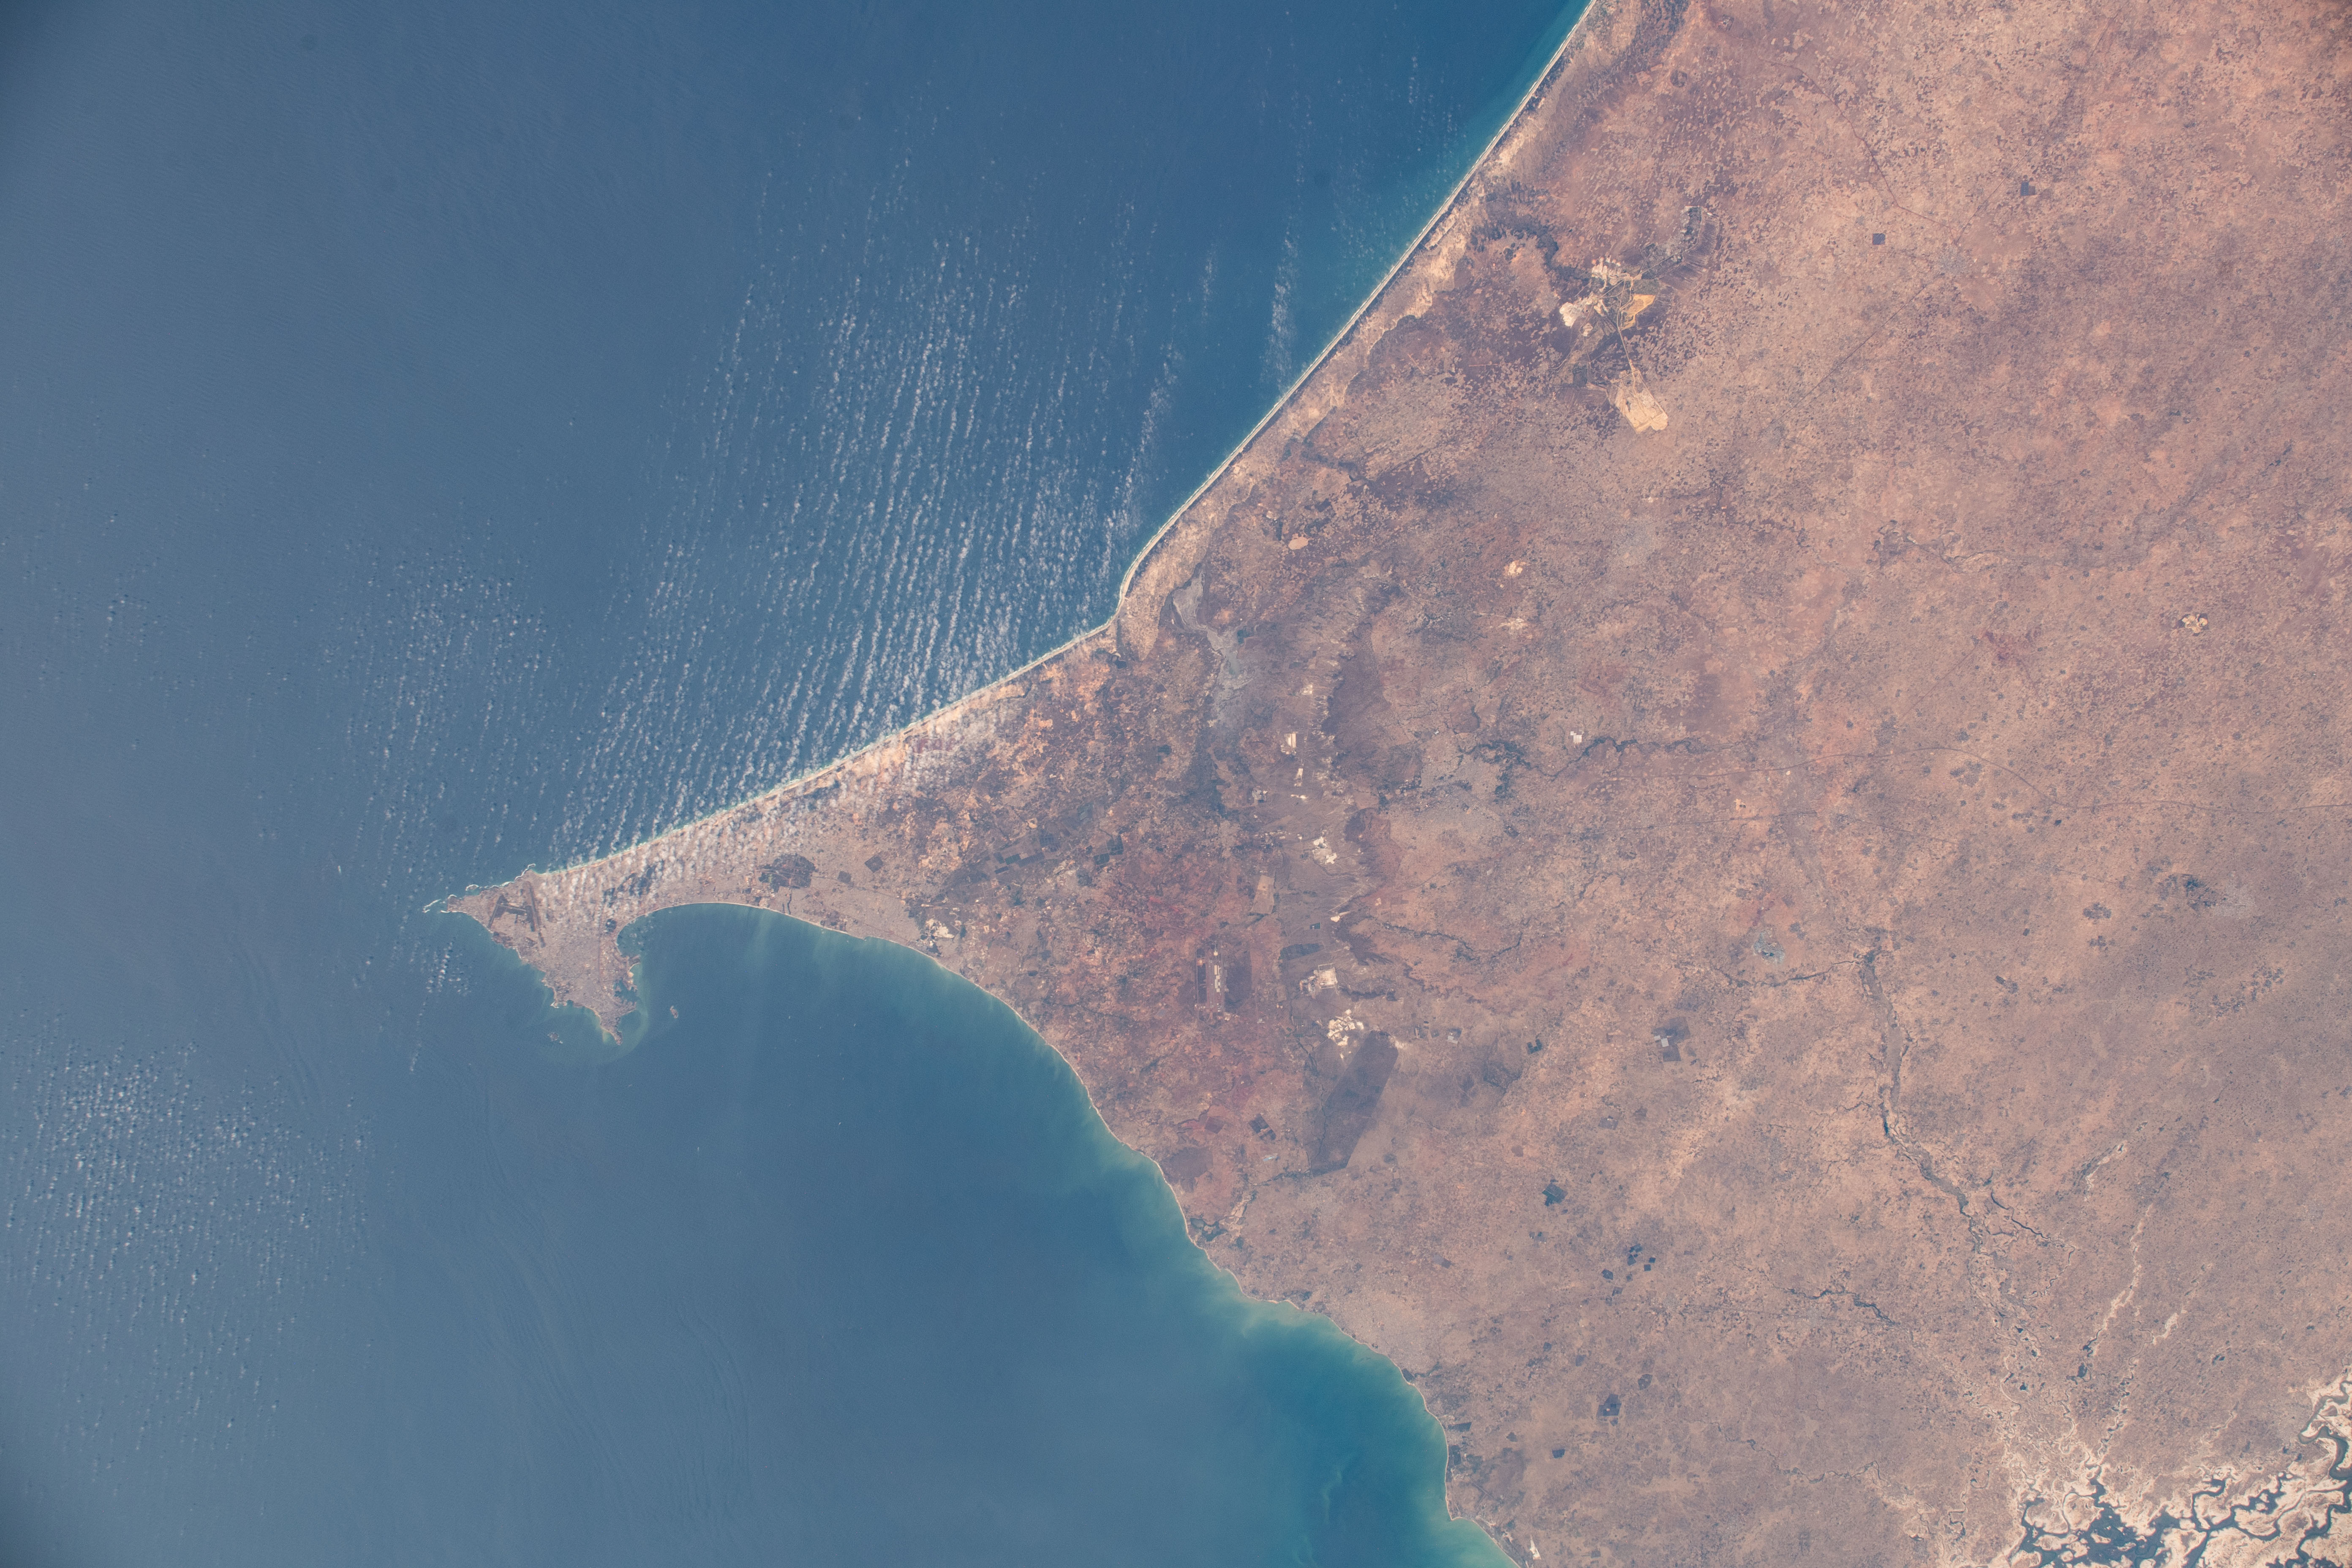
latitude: 14.8
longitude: -17.0
